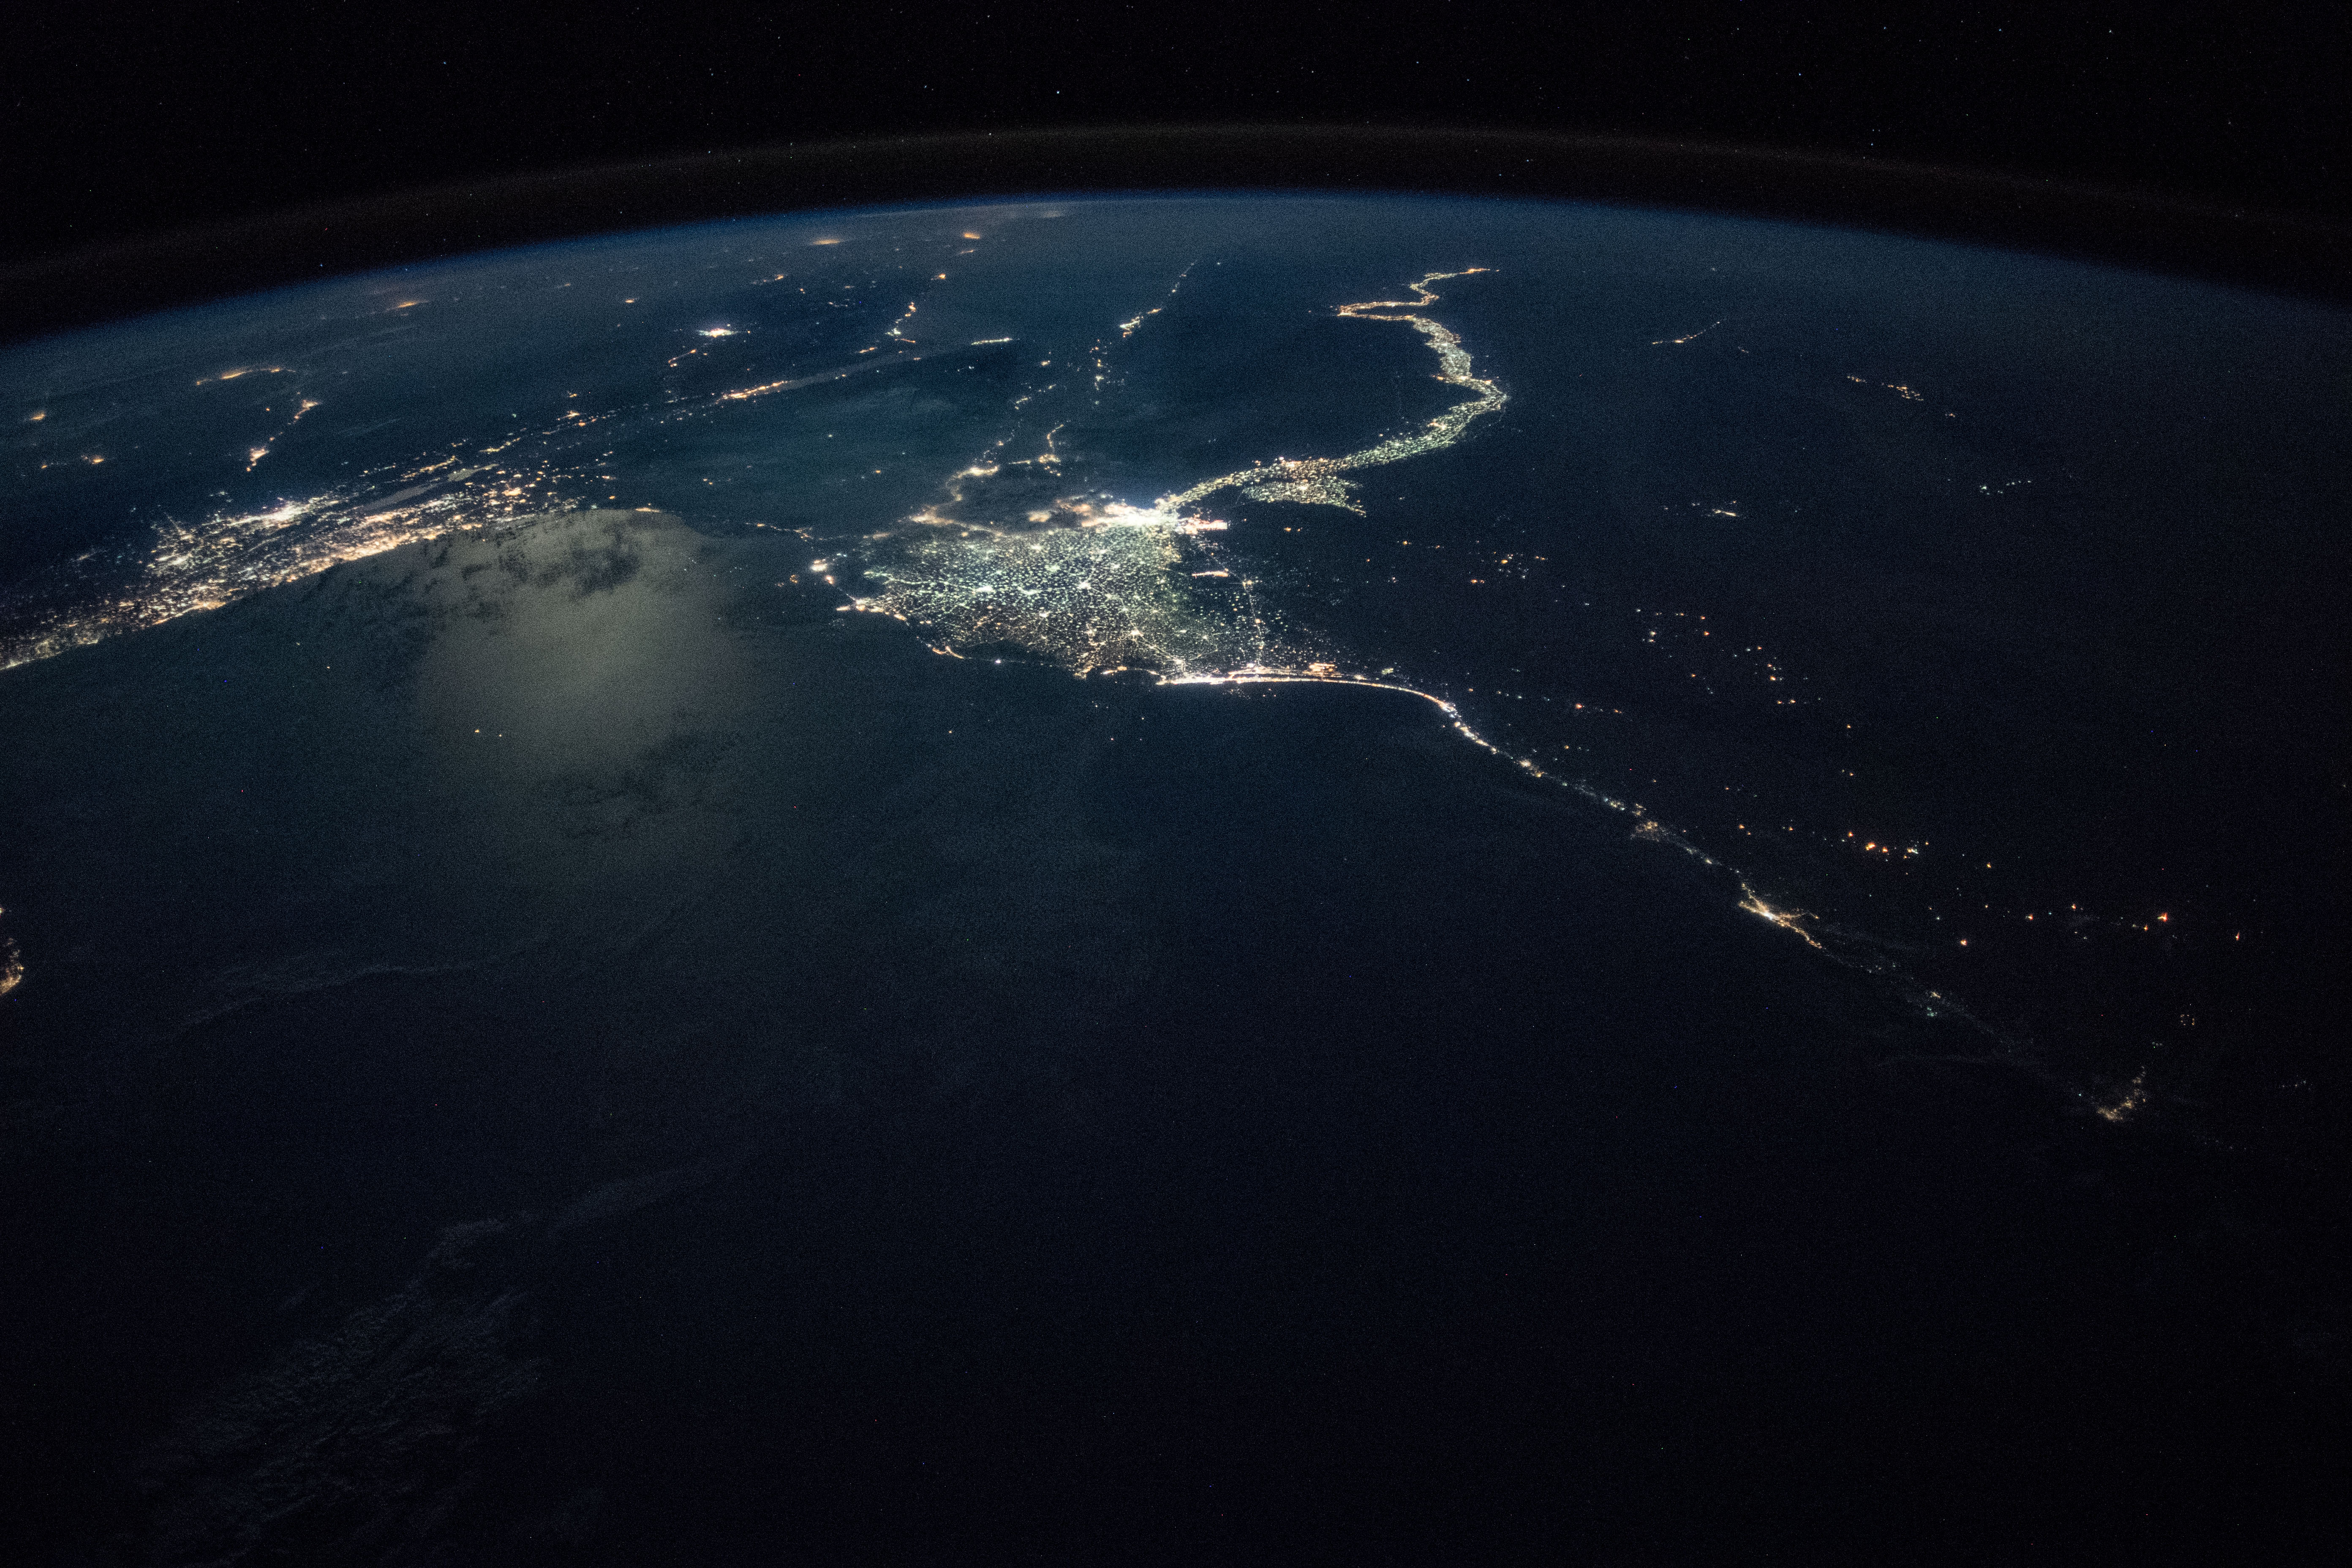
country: EGYPT
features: WESTERN DESERT, CAIRO CITY, GULF OF SUEZ, GULF OF AQABA, GAZA, JESURALEM, NILE DELTA, NILE RIVER, PORT SAID, MEDITERRANEAN SEA, NIGHT, EARTH LIMB
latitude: 31.8
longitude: 29.6
